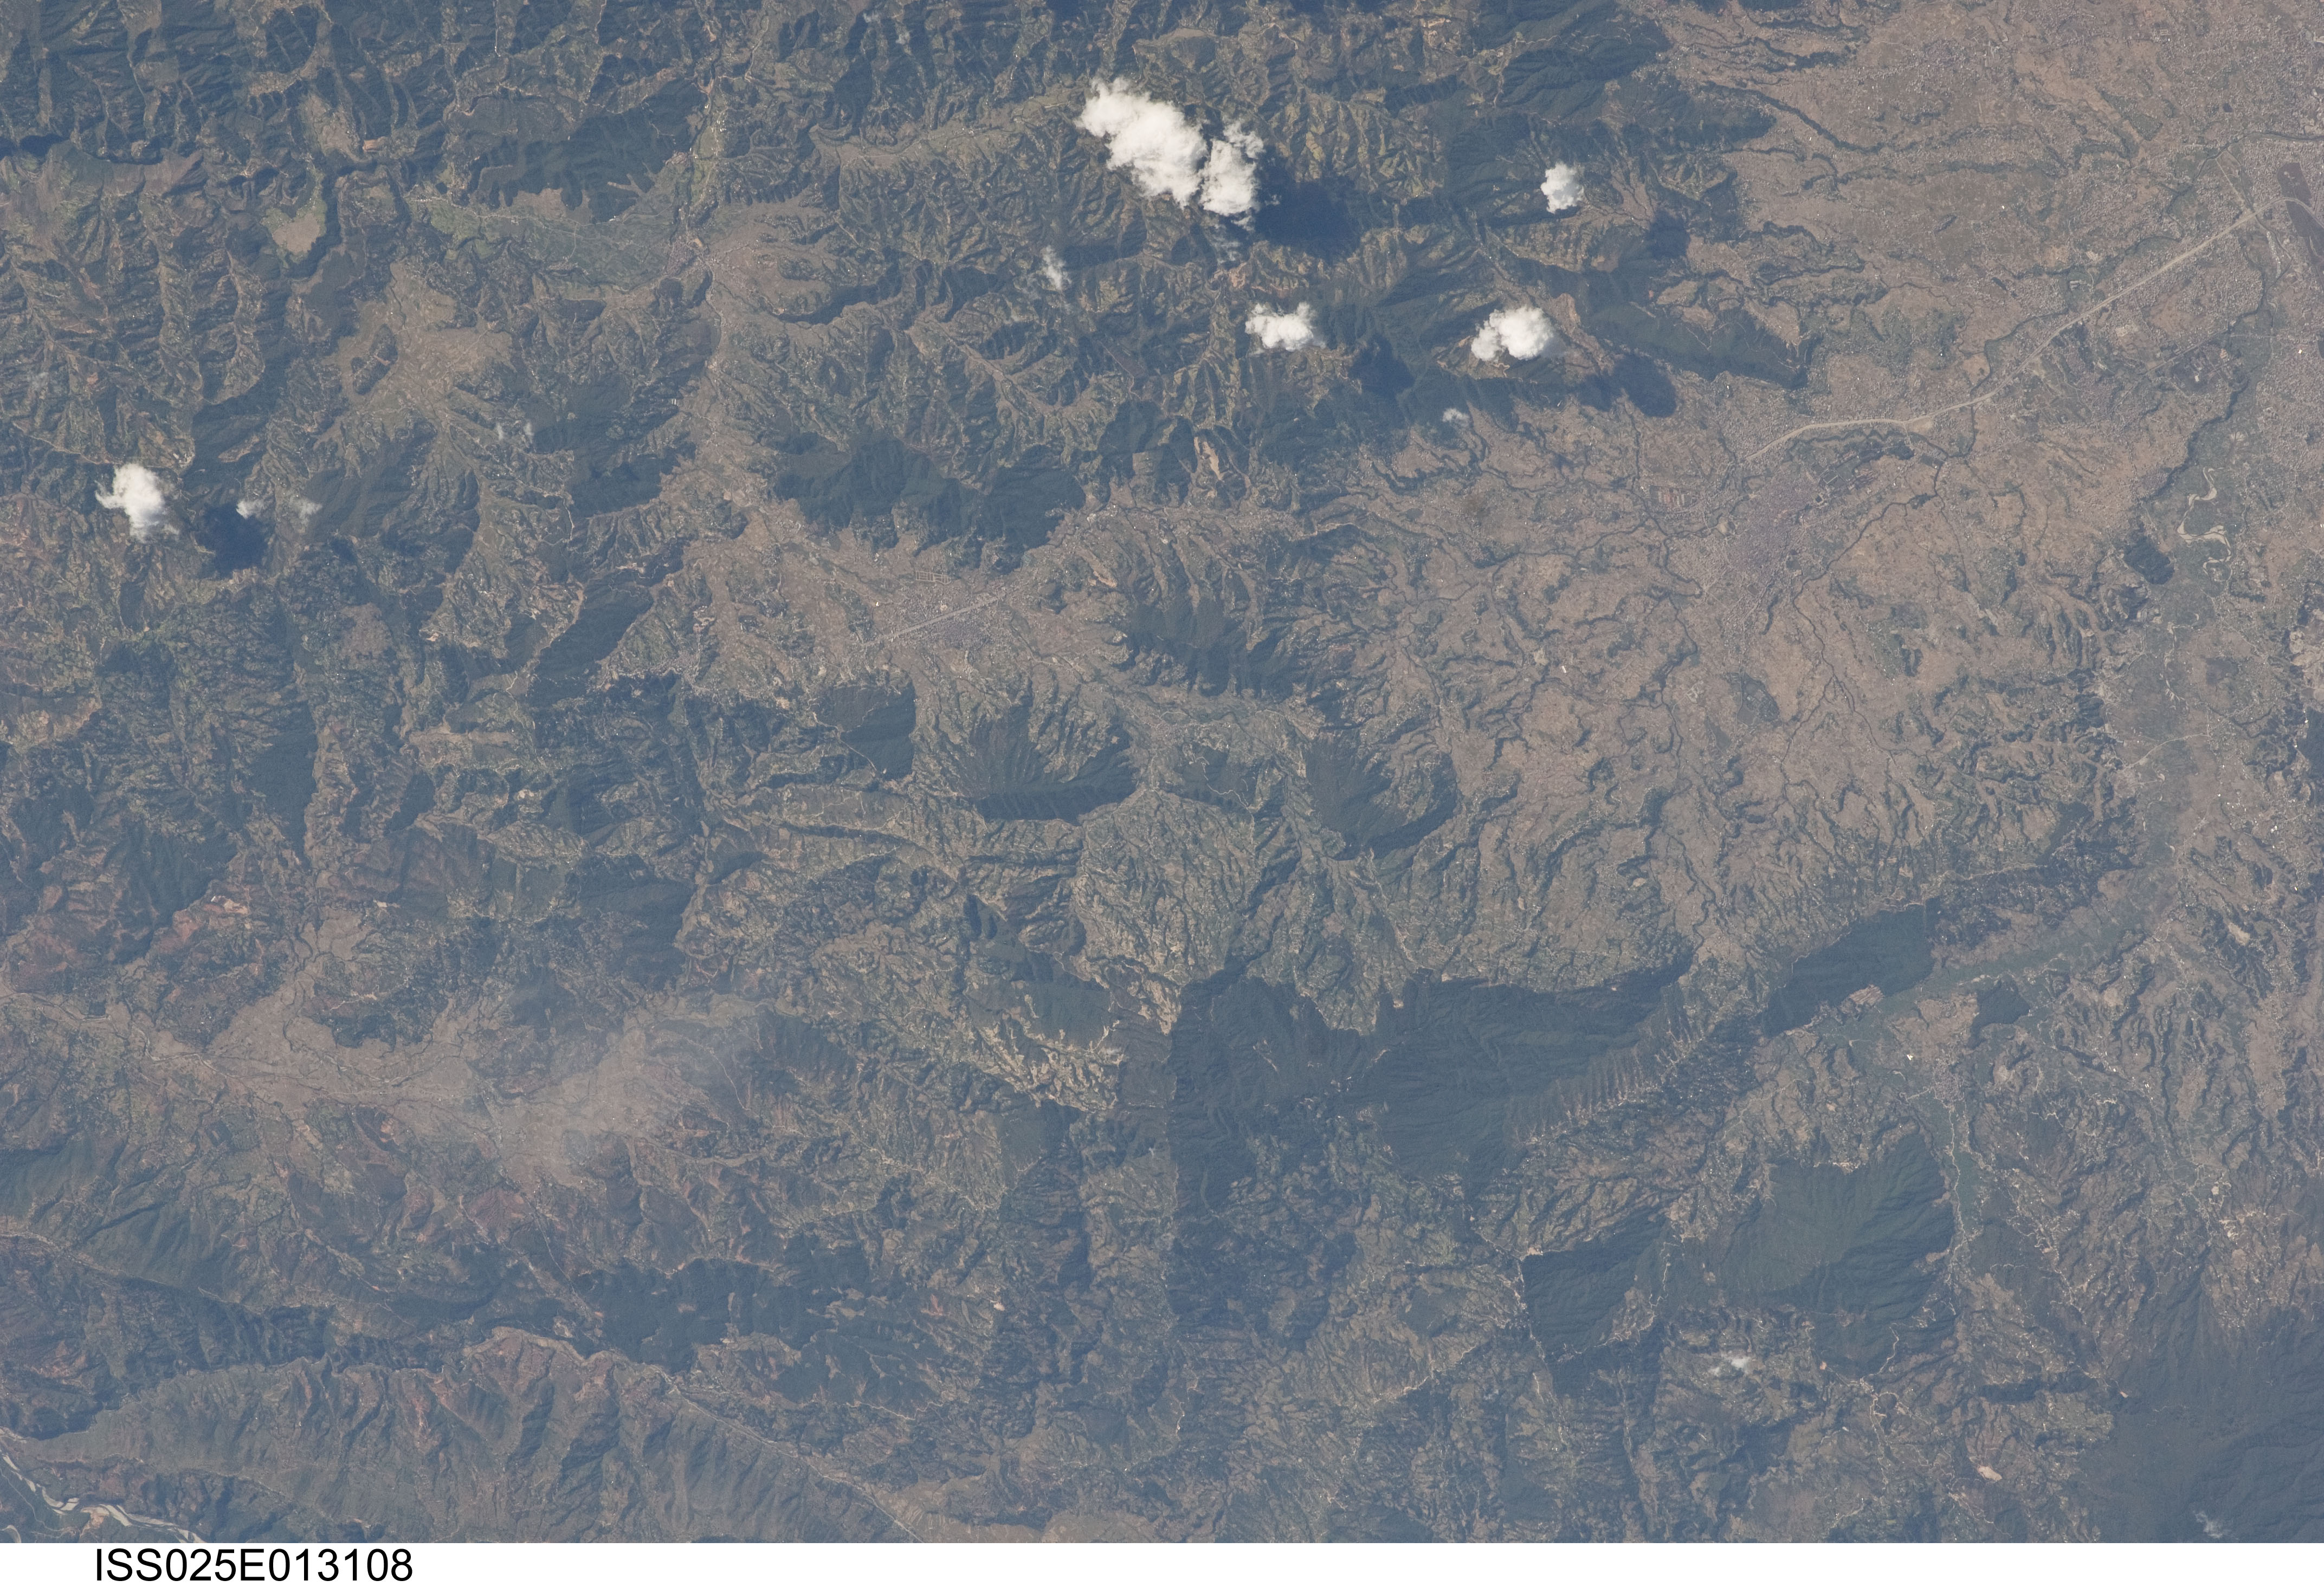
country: NEPAL
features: KATHMANDU AREA, AIRPORT, FOREST, MTS.
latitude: 27.7
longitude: 85.5
